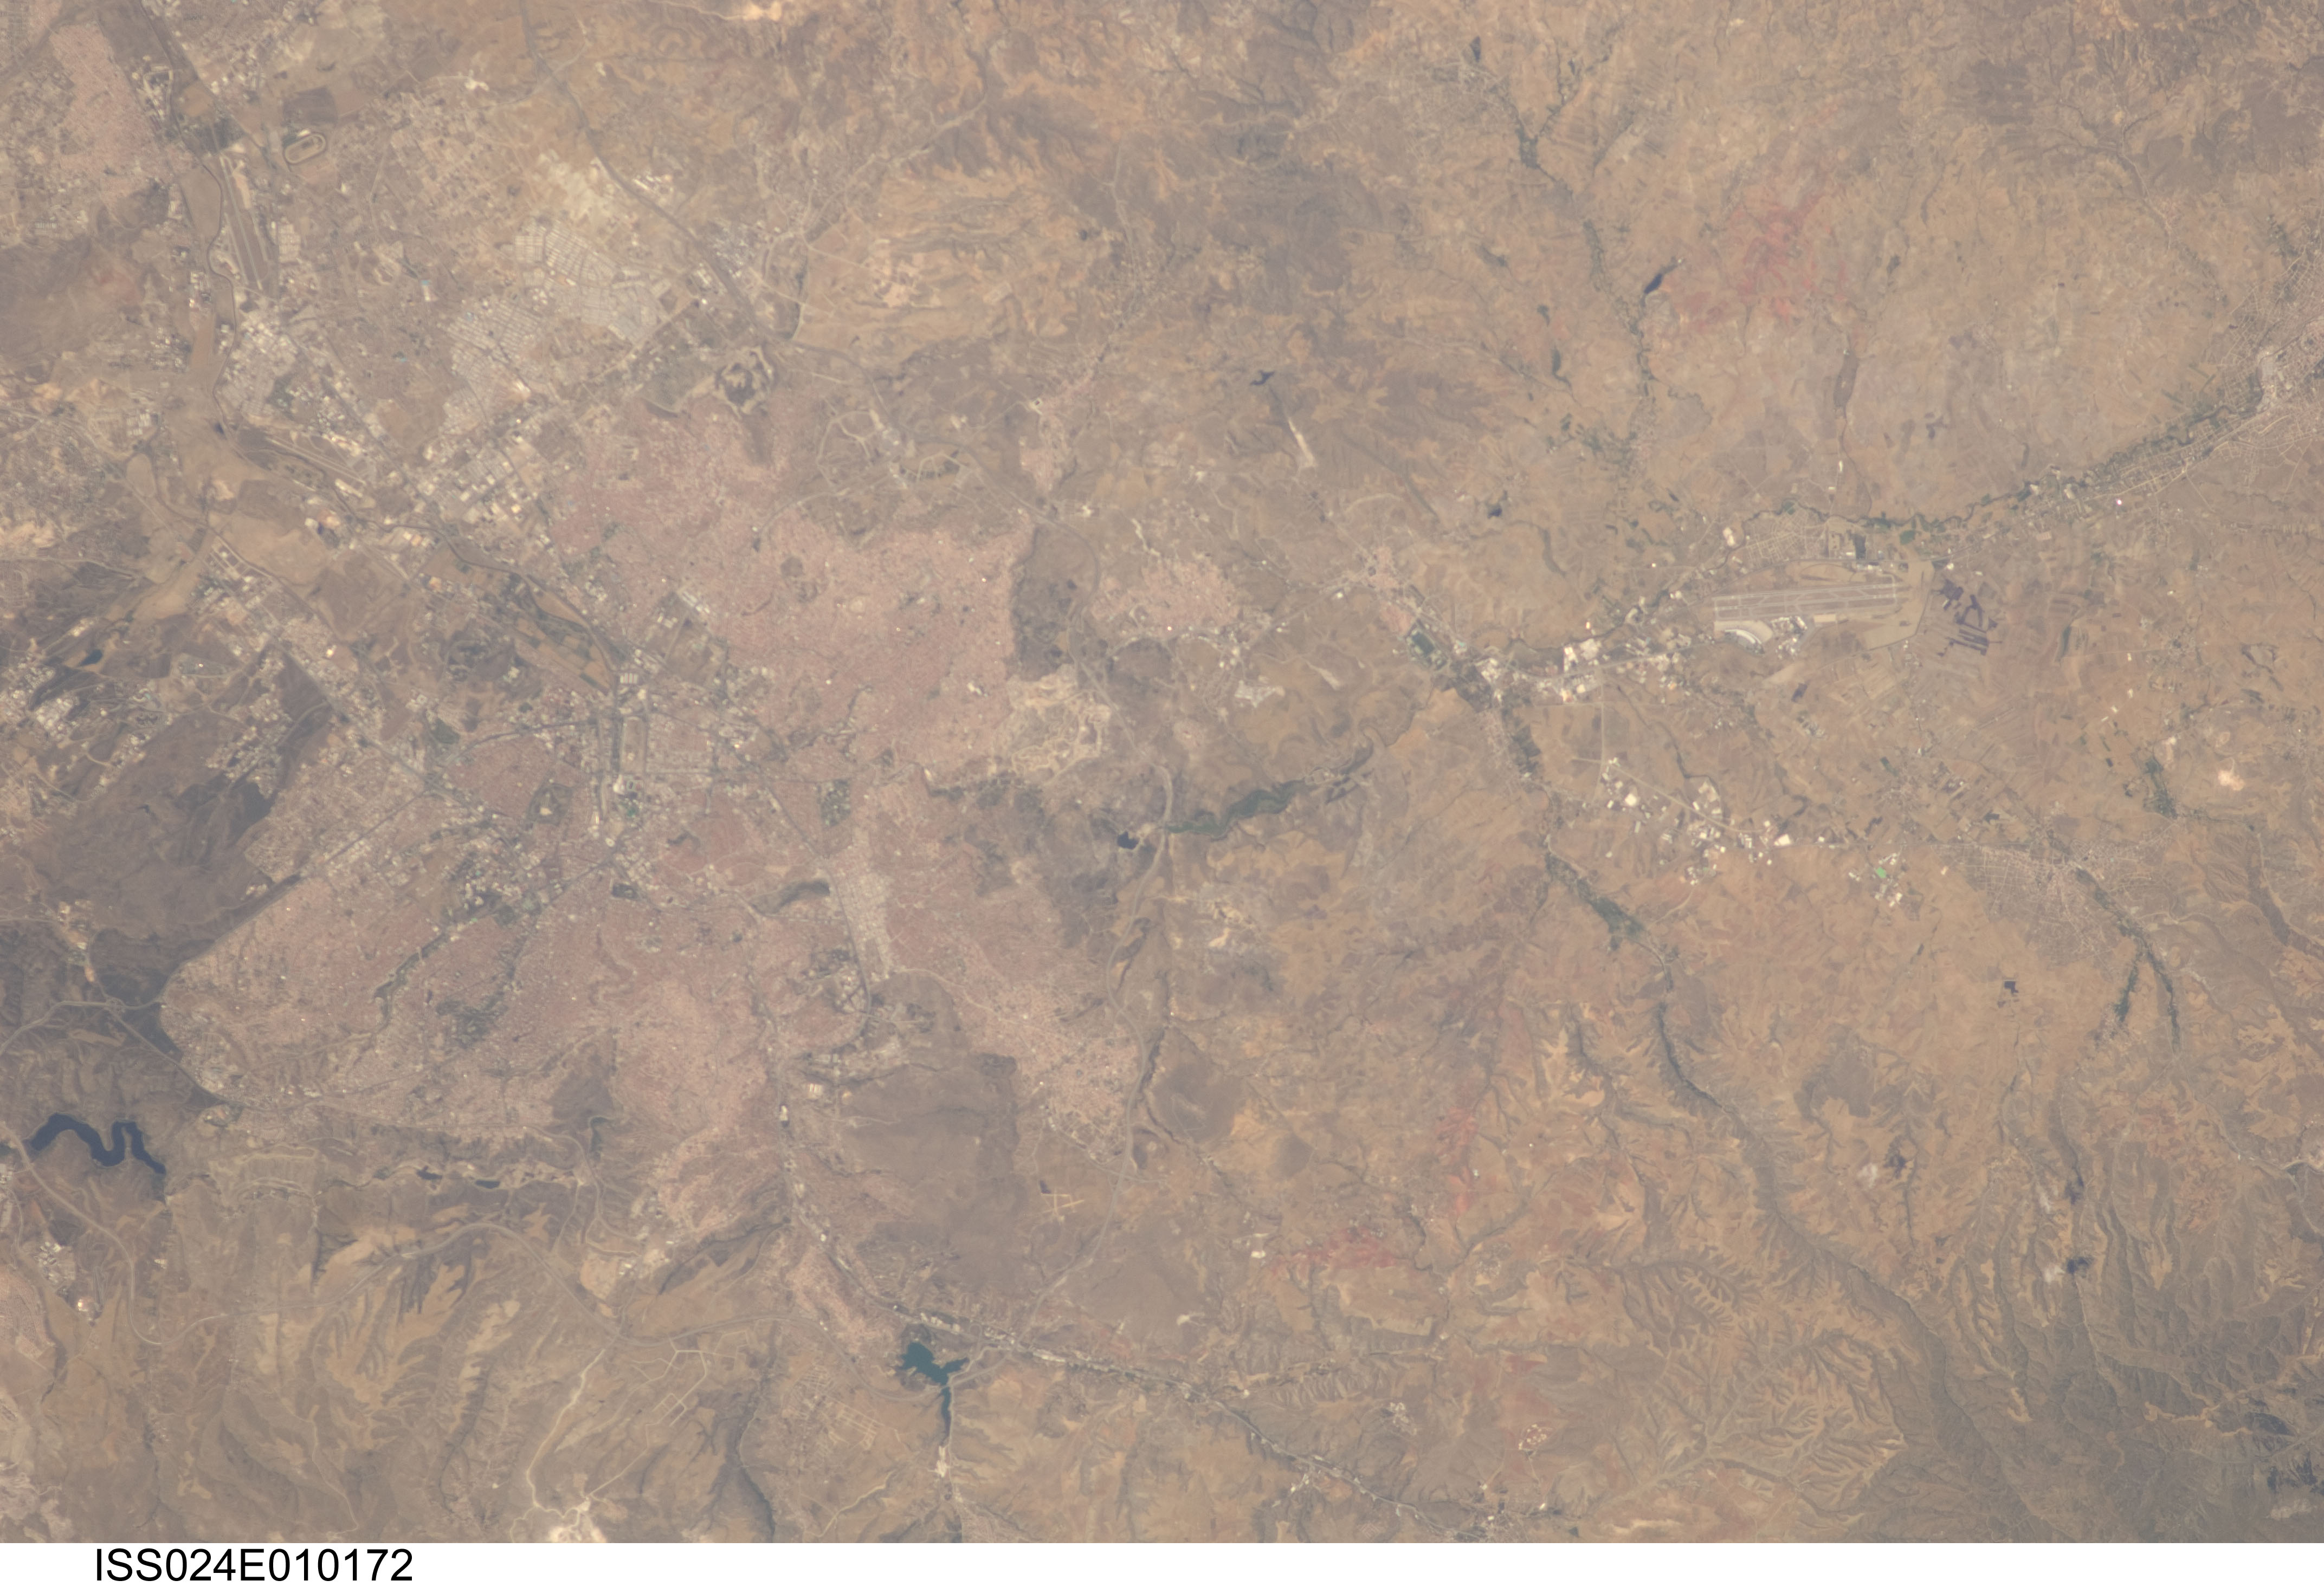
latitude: 40.0
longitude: 32.9
